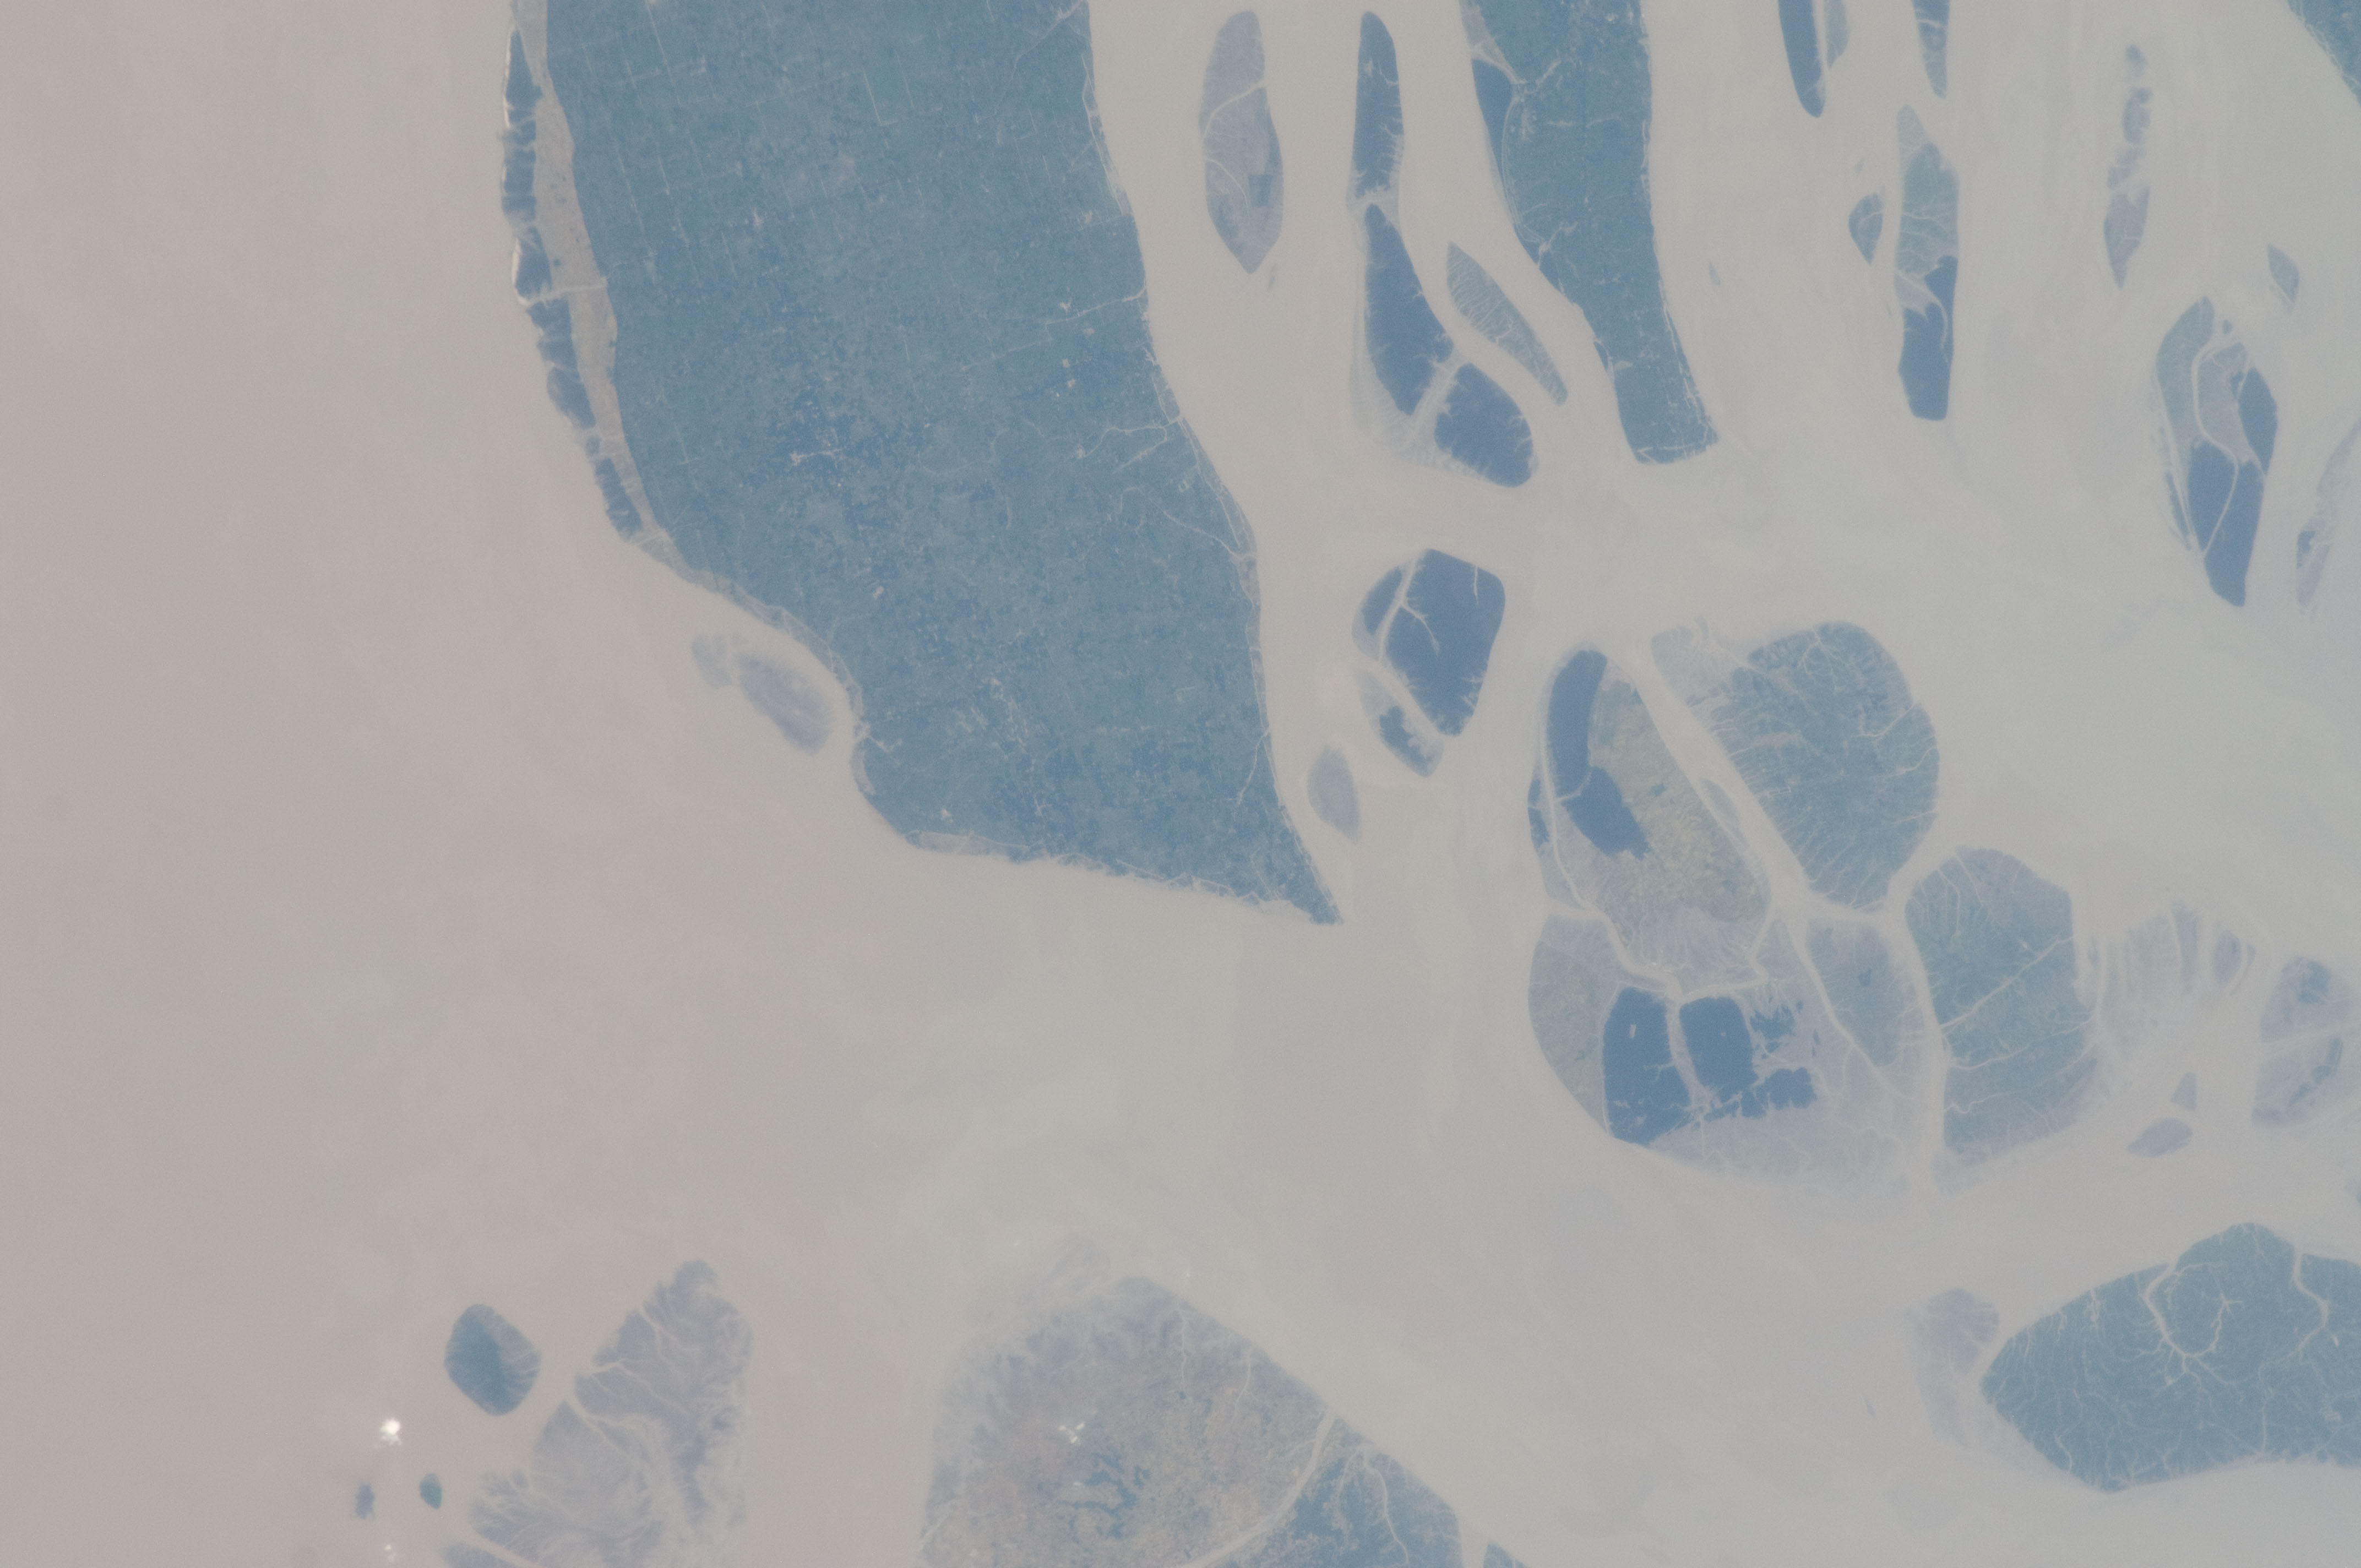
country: BANGLADESH
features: HATIA R., S. HATIA I, SHAHBAZPUR R.
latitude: 22.4
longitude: 91.1
